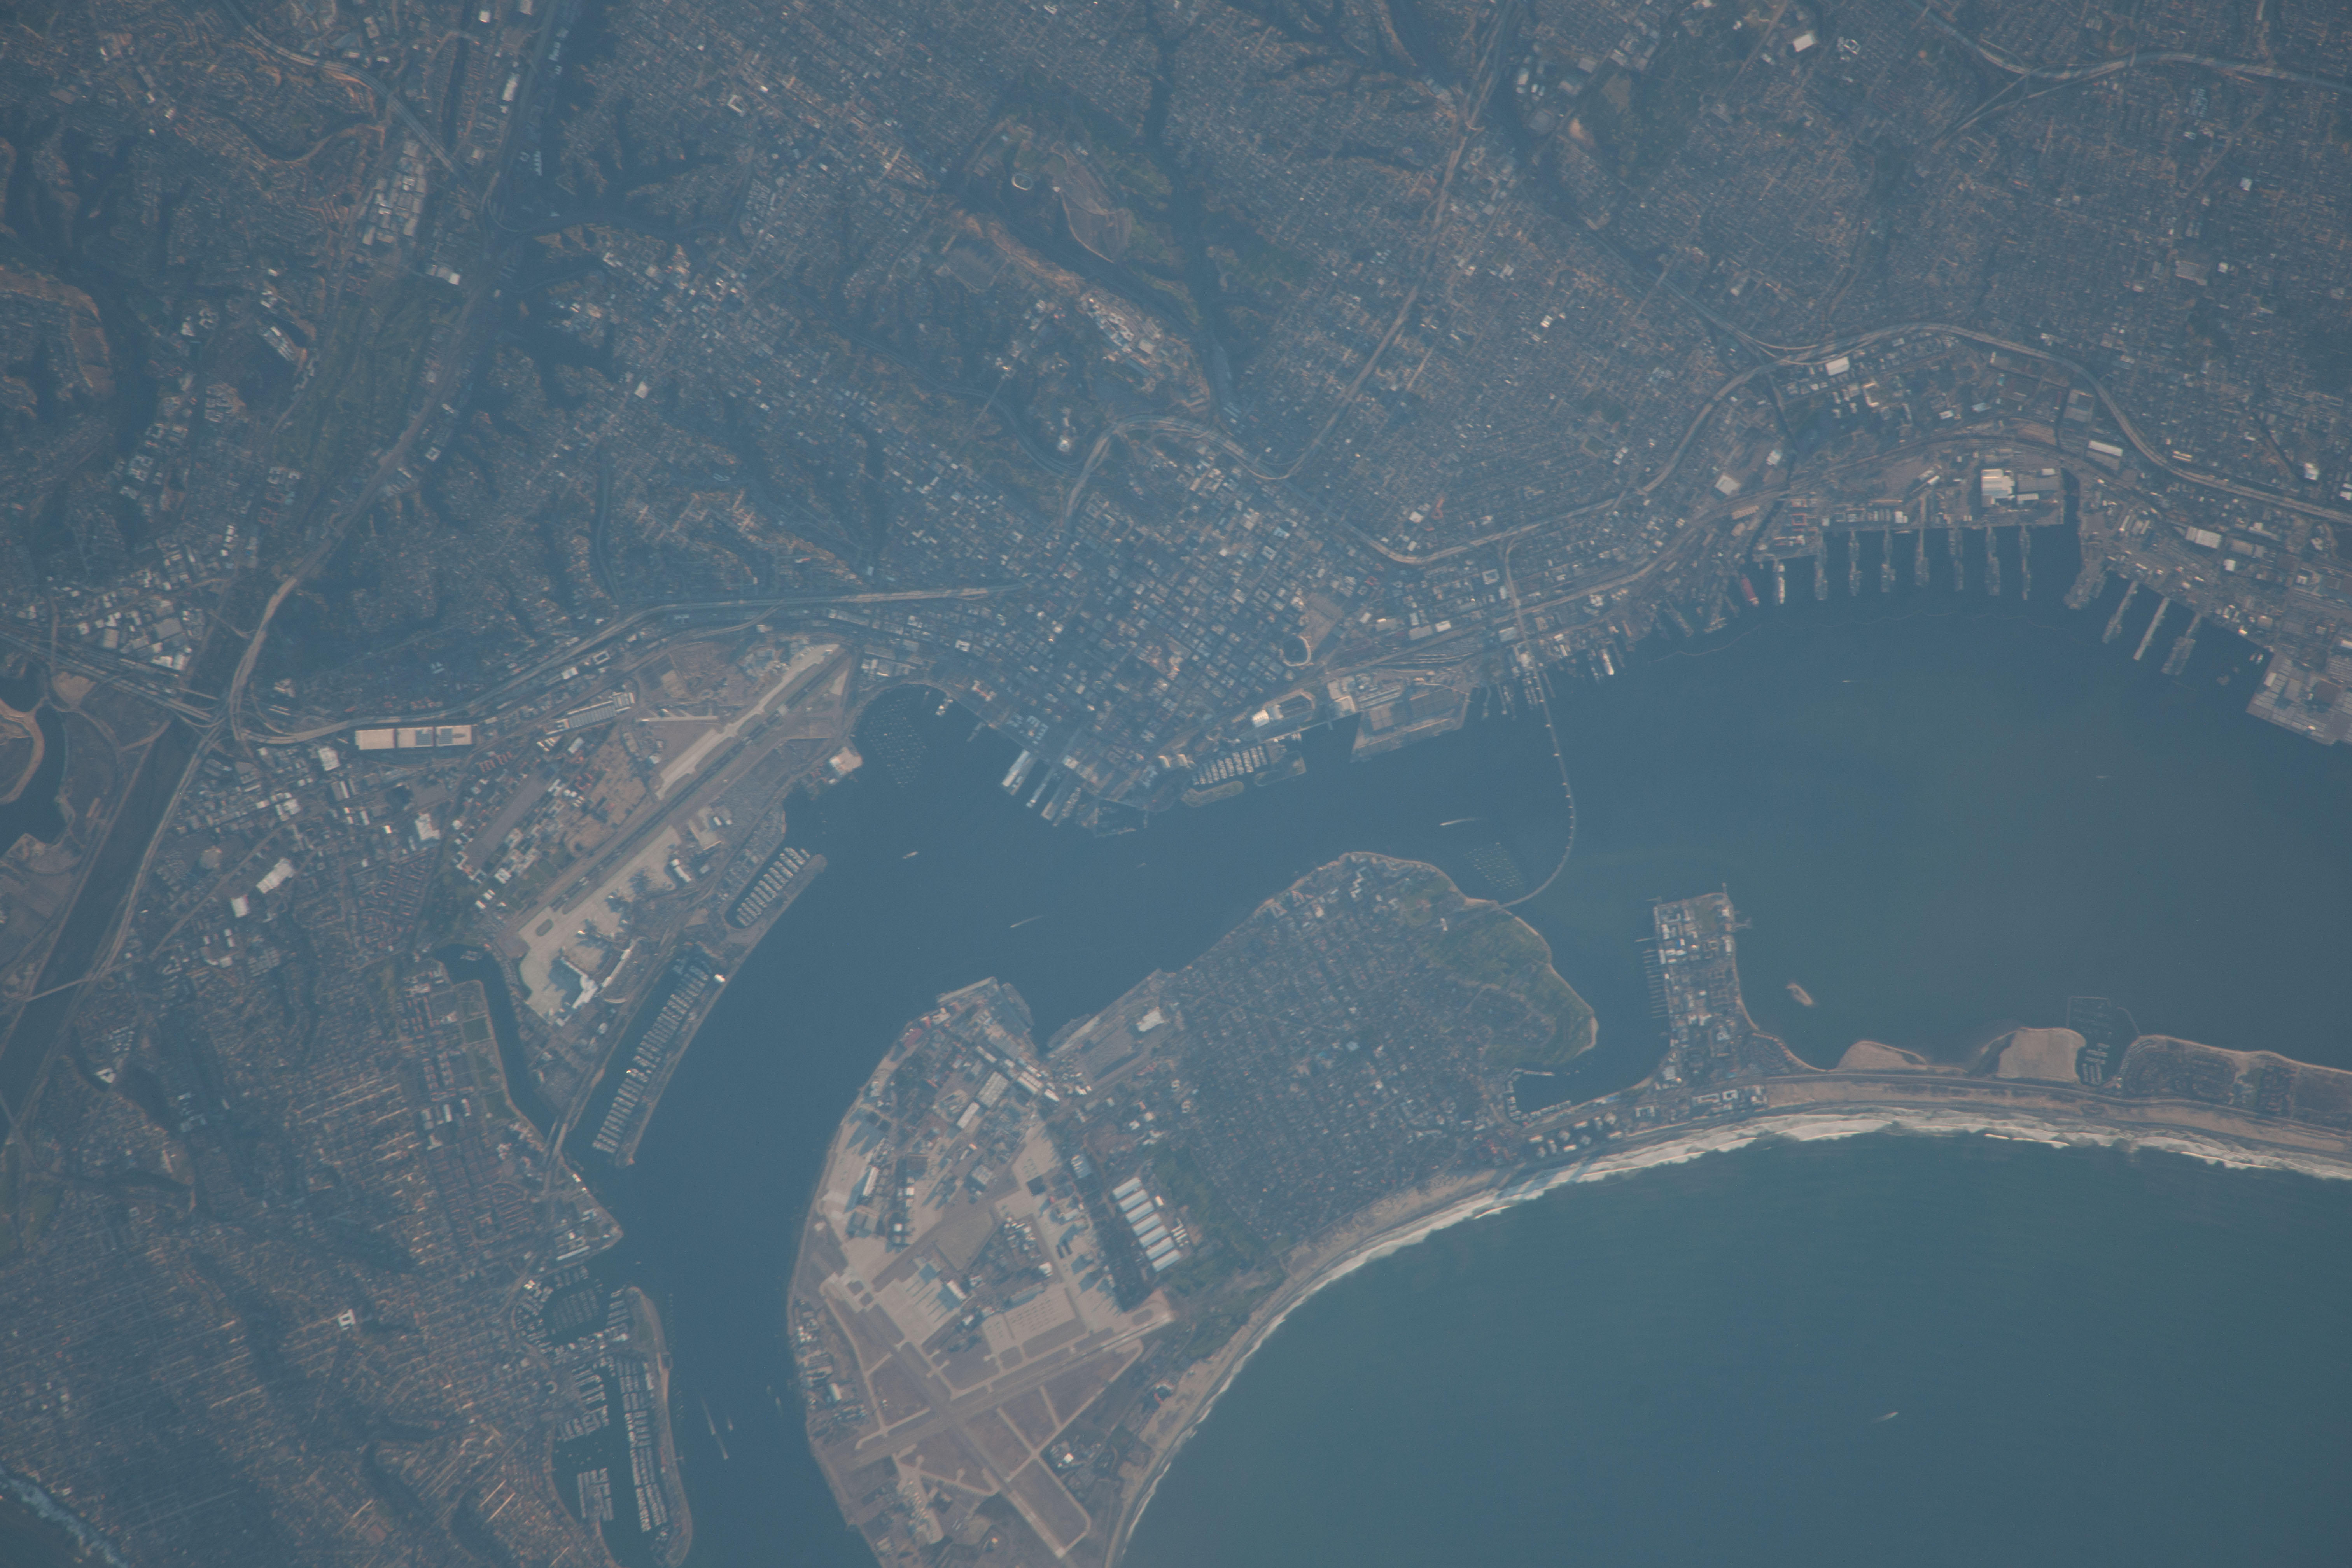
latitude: 32.7
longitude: -117.2
